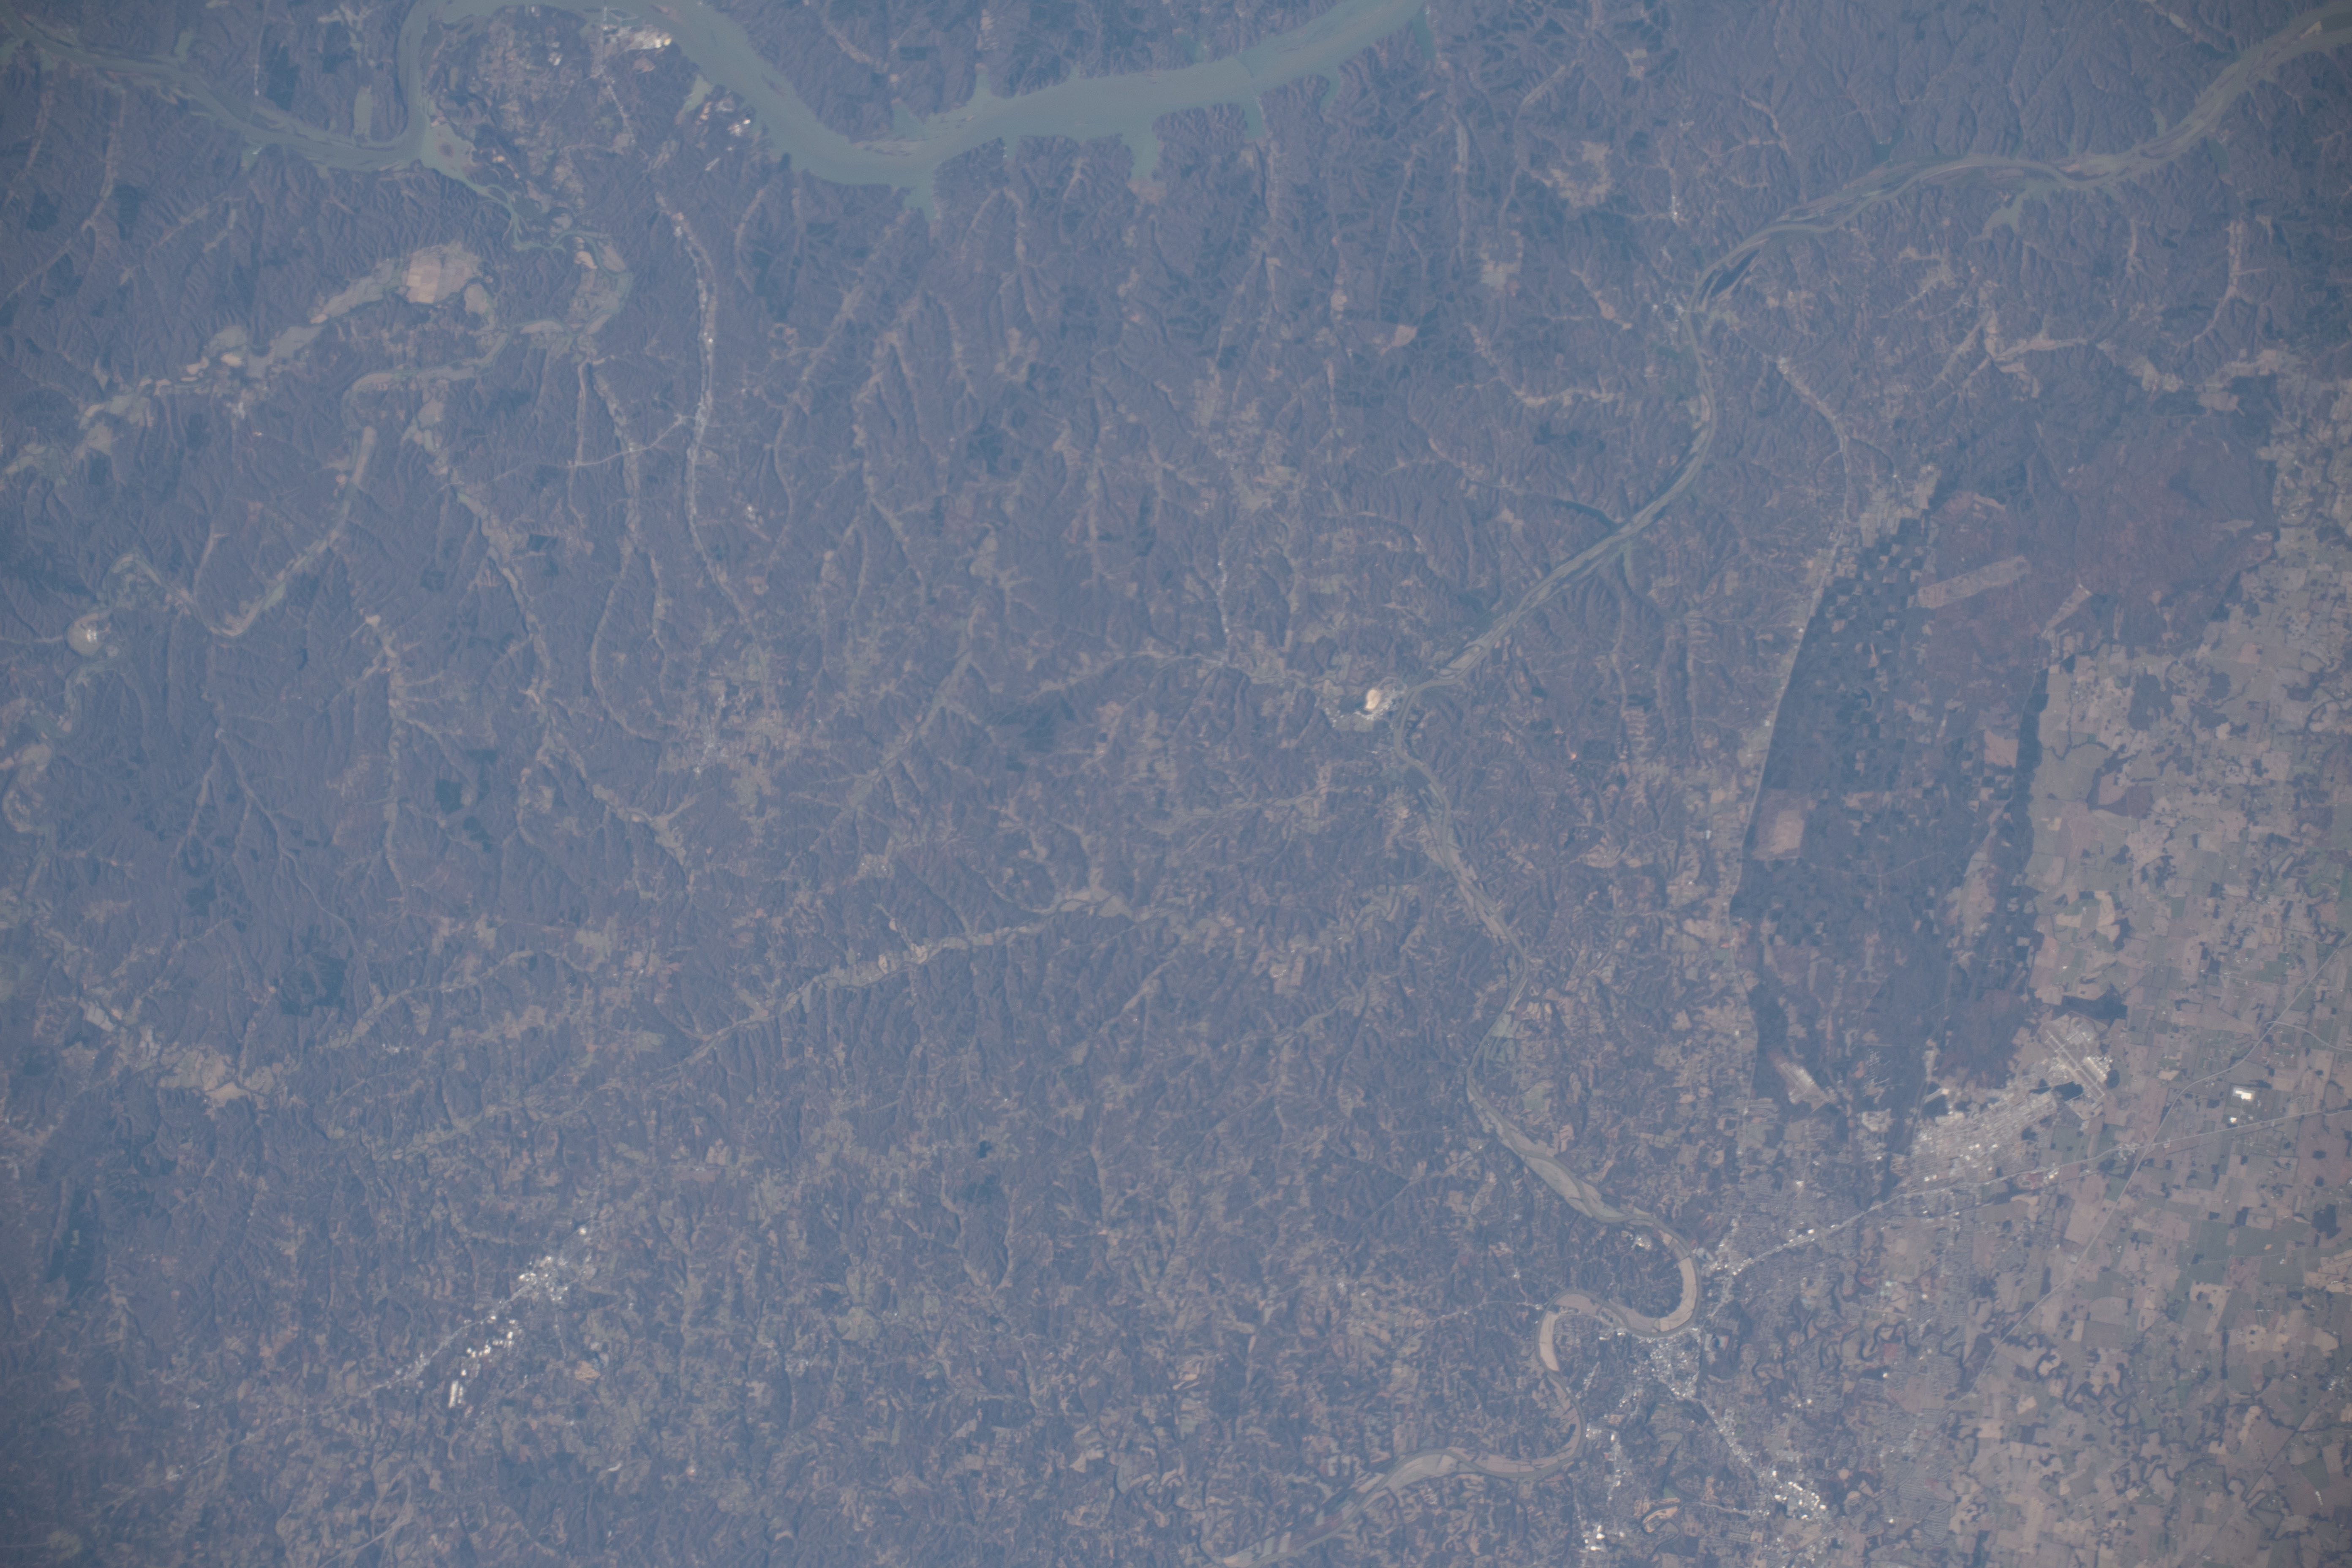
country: USA-TENNESSEE
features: FORT CAMPBELL, CUMBERLAND RIVER, KENTUCKY, CLARKSVILLE, TENNESSEE
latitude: 36.3
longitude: -87.6
